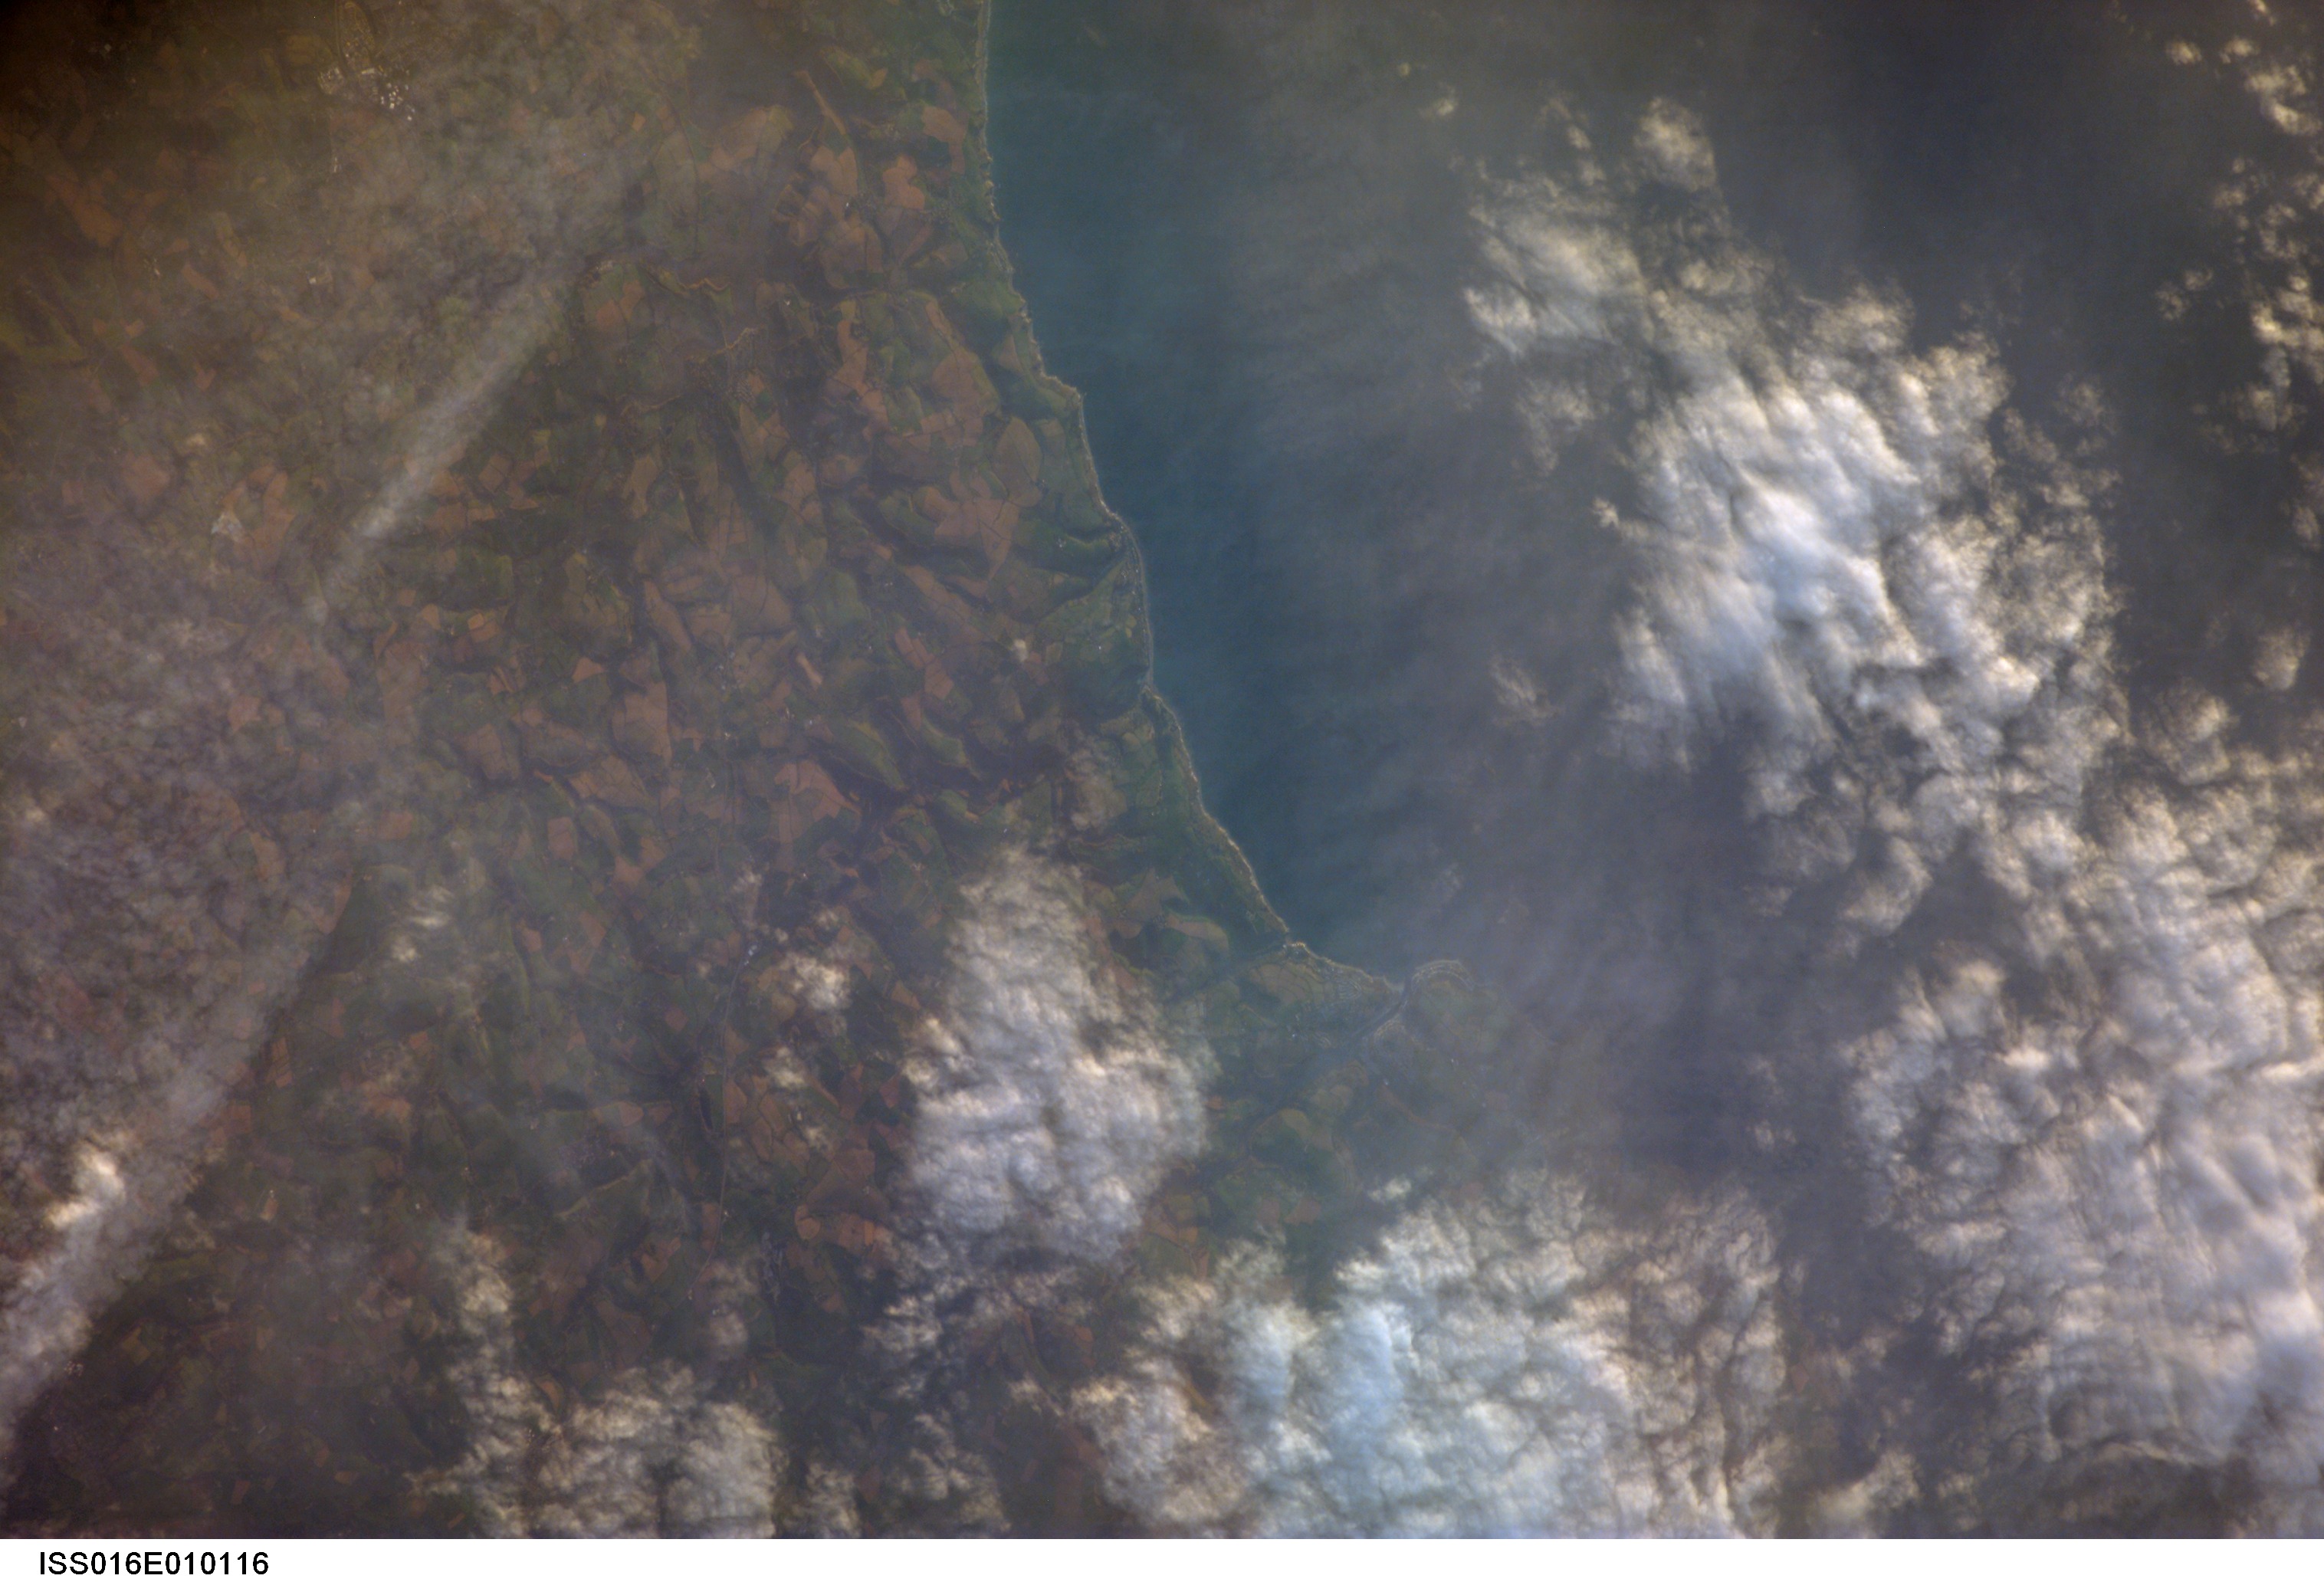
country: UK-ENGLAND
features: COAST, WHITSAND BAY
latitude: 50.4
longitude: -4.4
